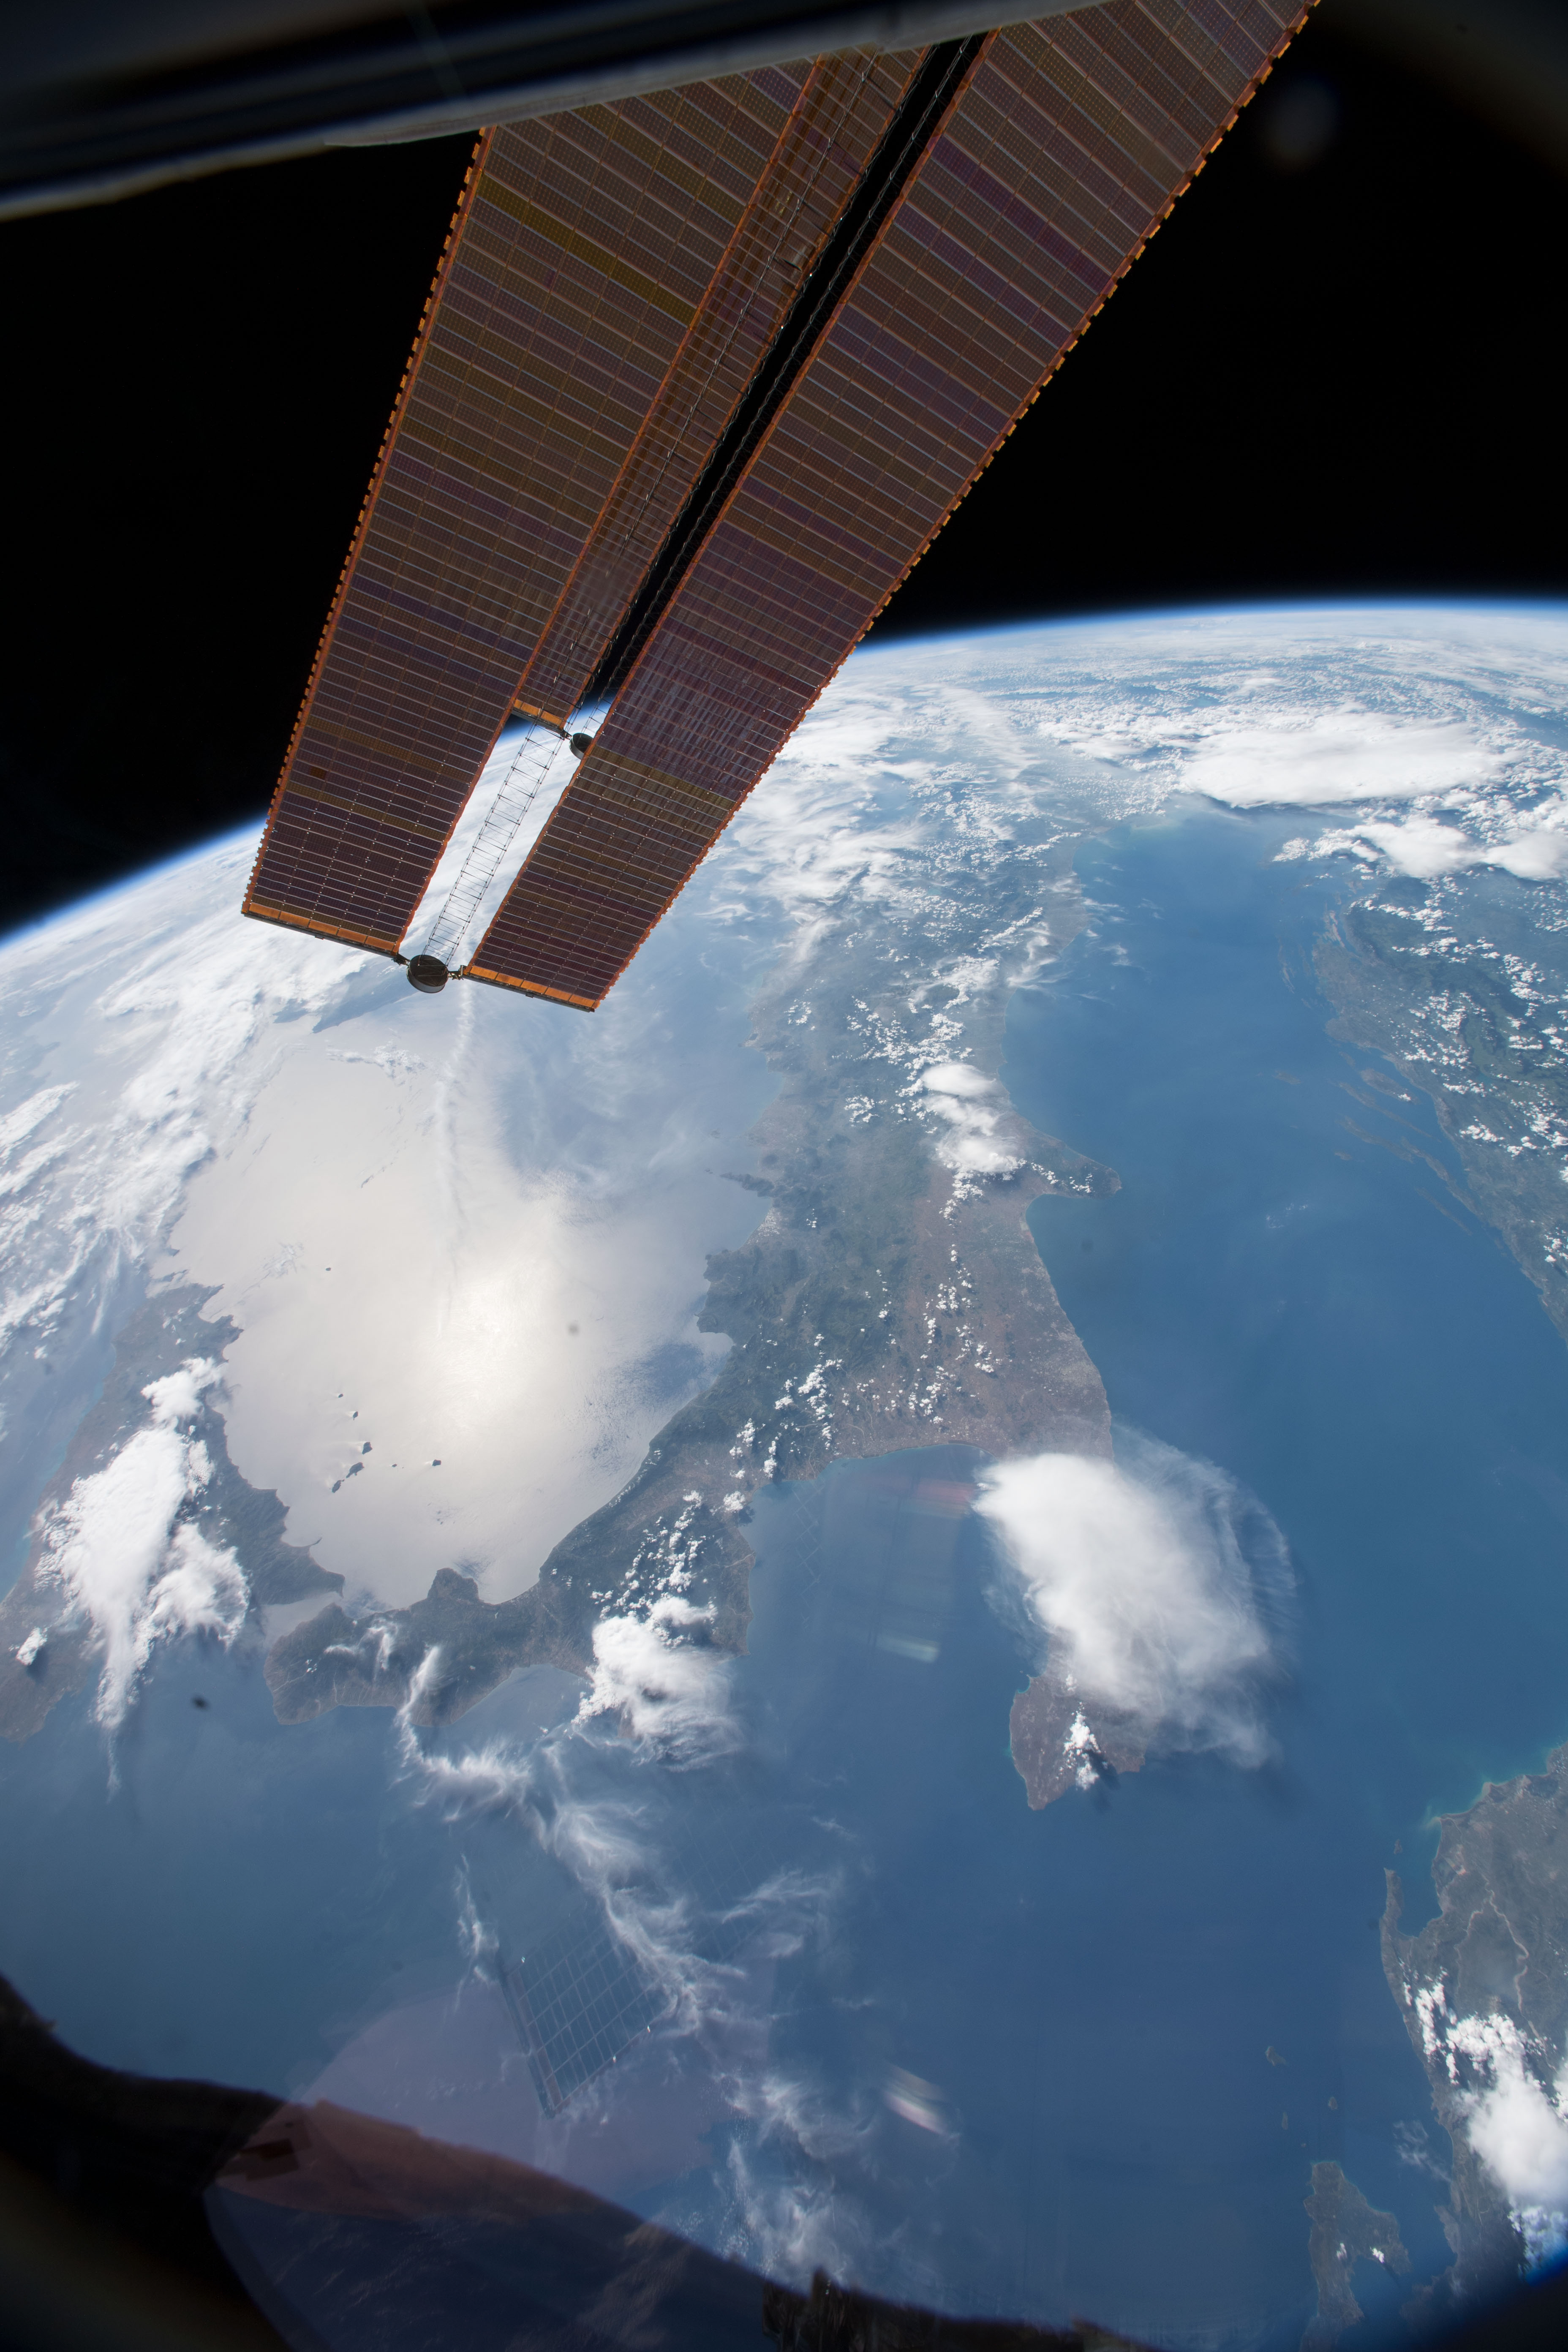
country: ITALY
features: COAST, TYRRHENIAN SEA, POLICASTRO TERRACE, EARTH LIMB
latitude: 40.7
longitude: 14.7
